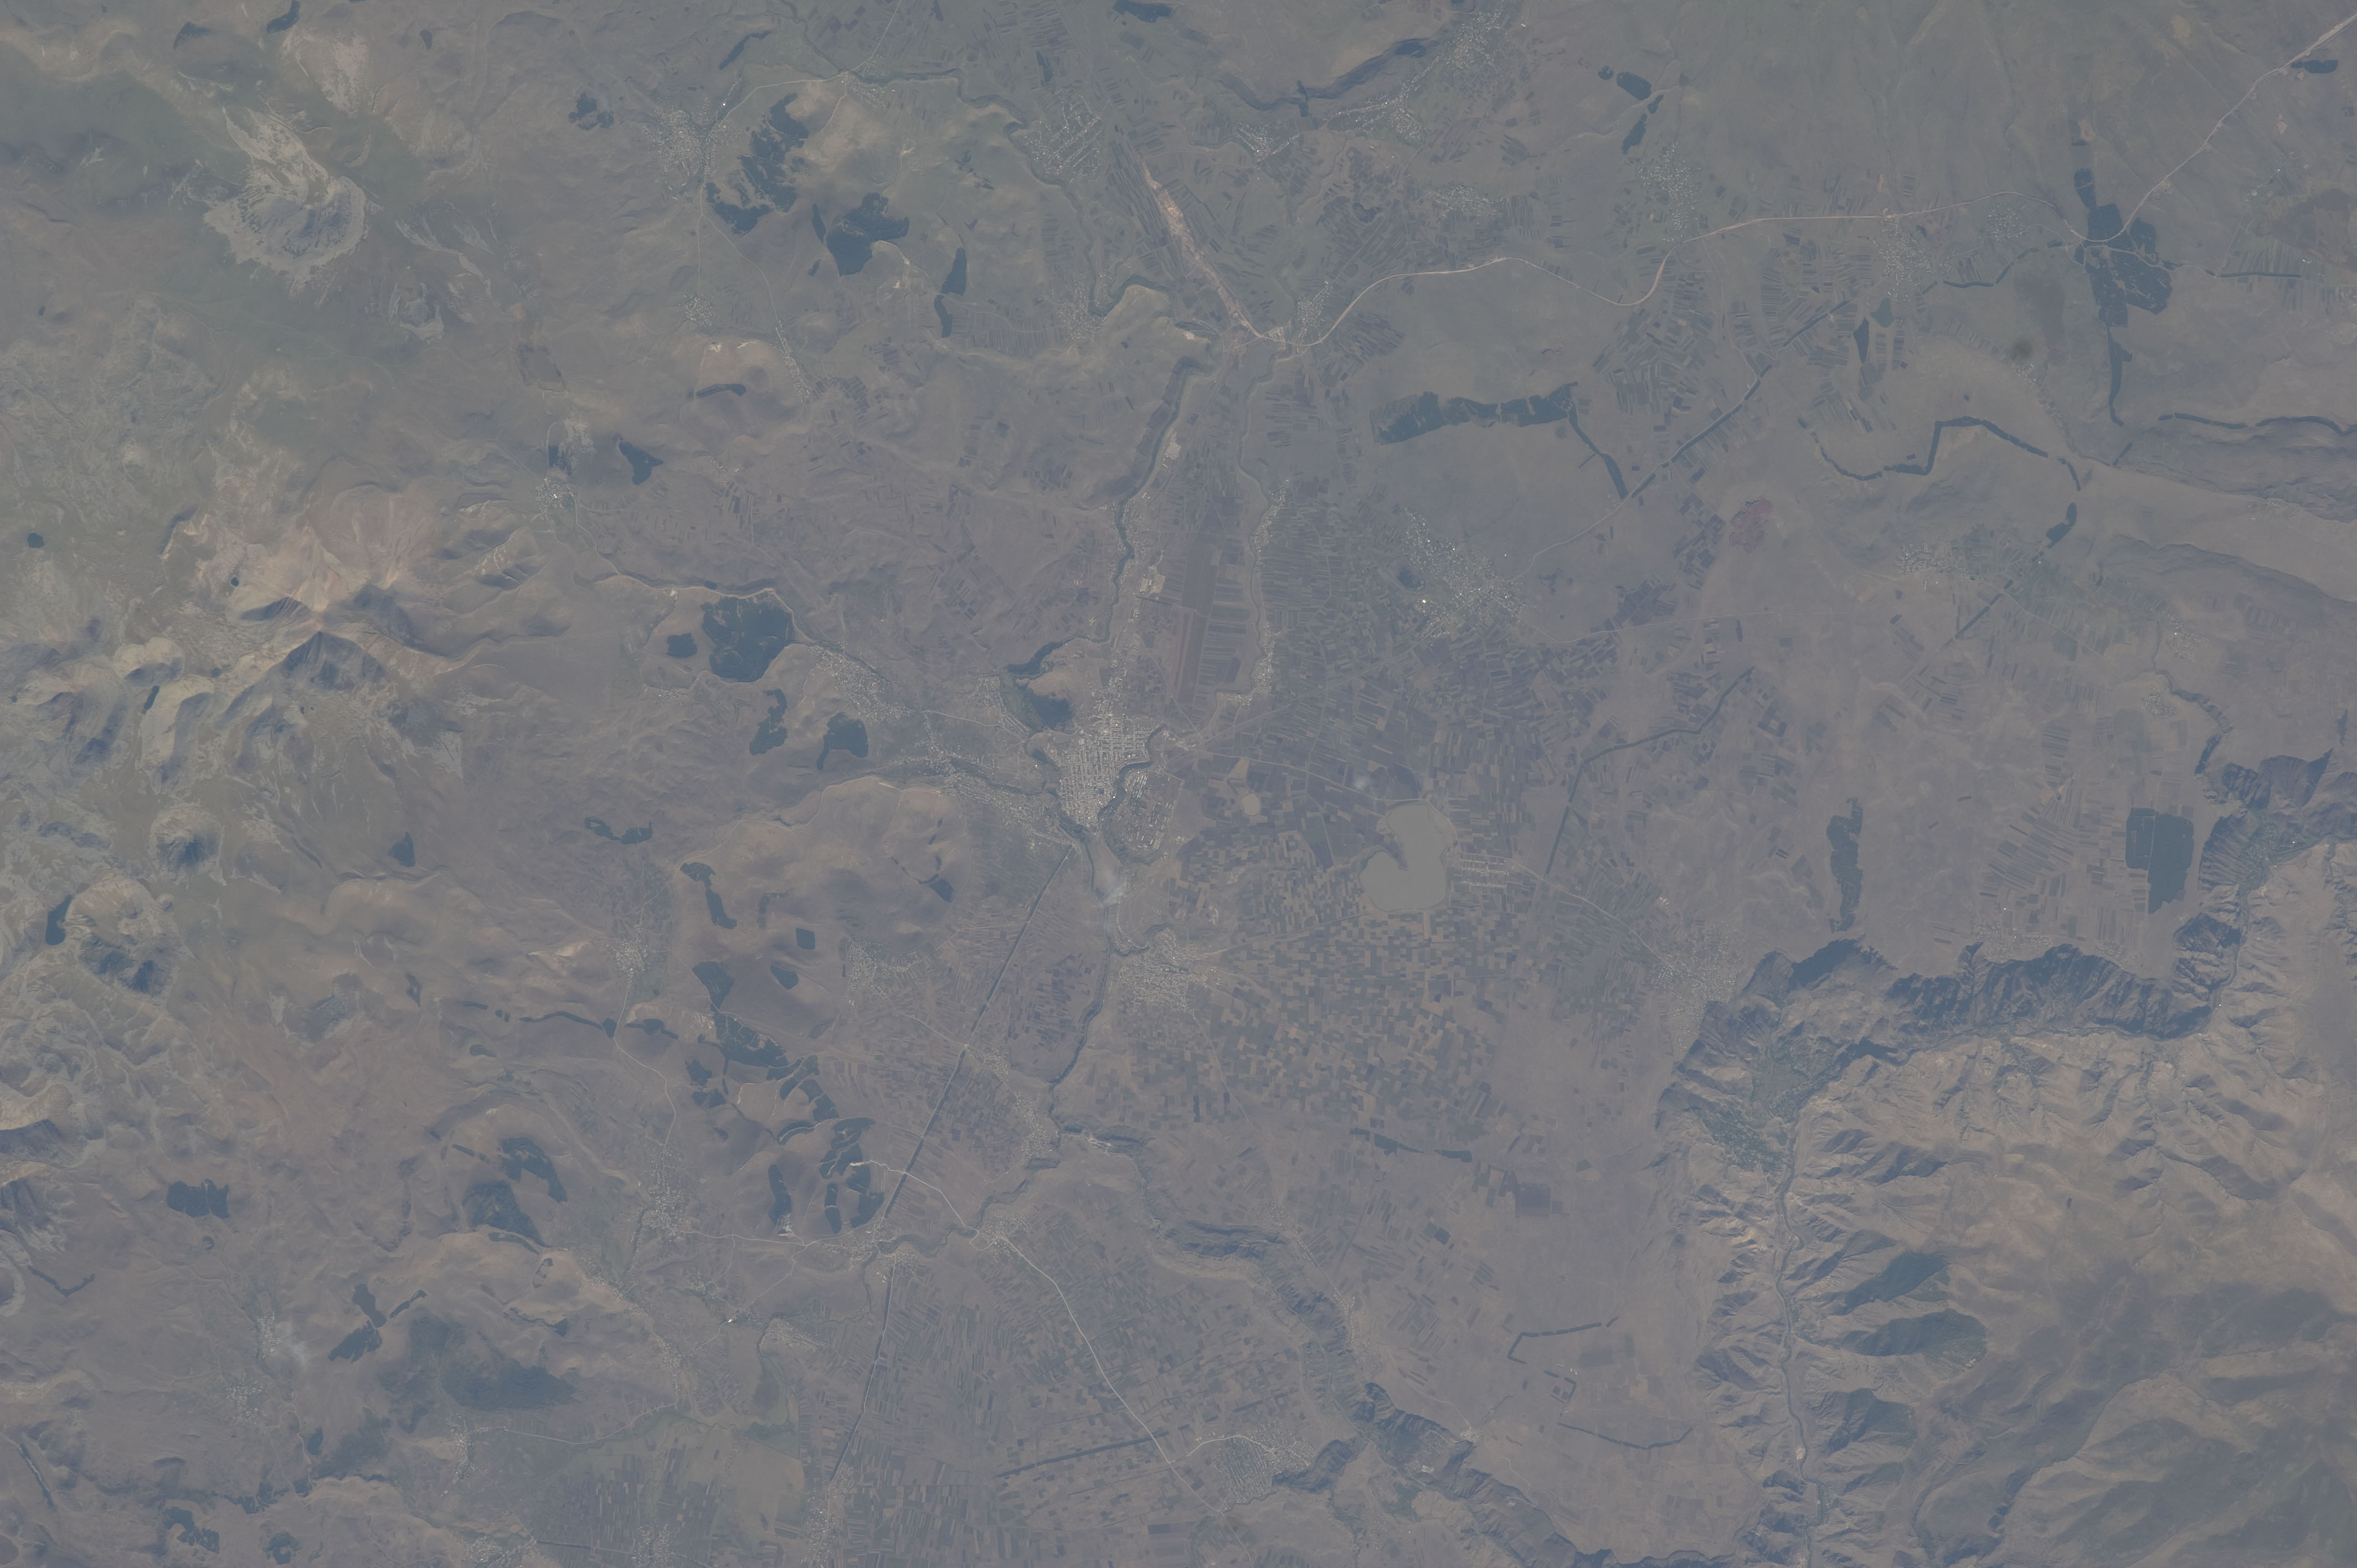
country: GEORGIA
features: AGR., LESSER CAUCASUS MTS., AKHALKALAKI, PASKIA L.
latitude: 41.4
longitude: 43.3
